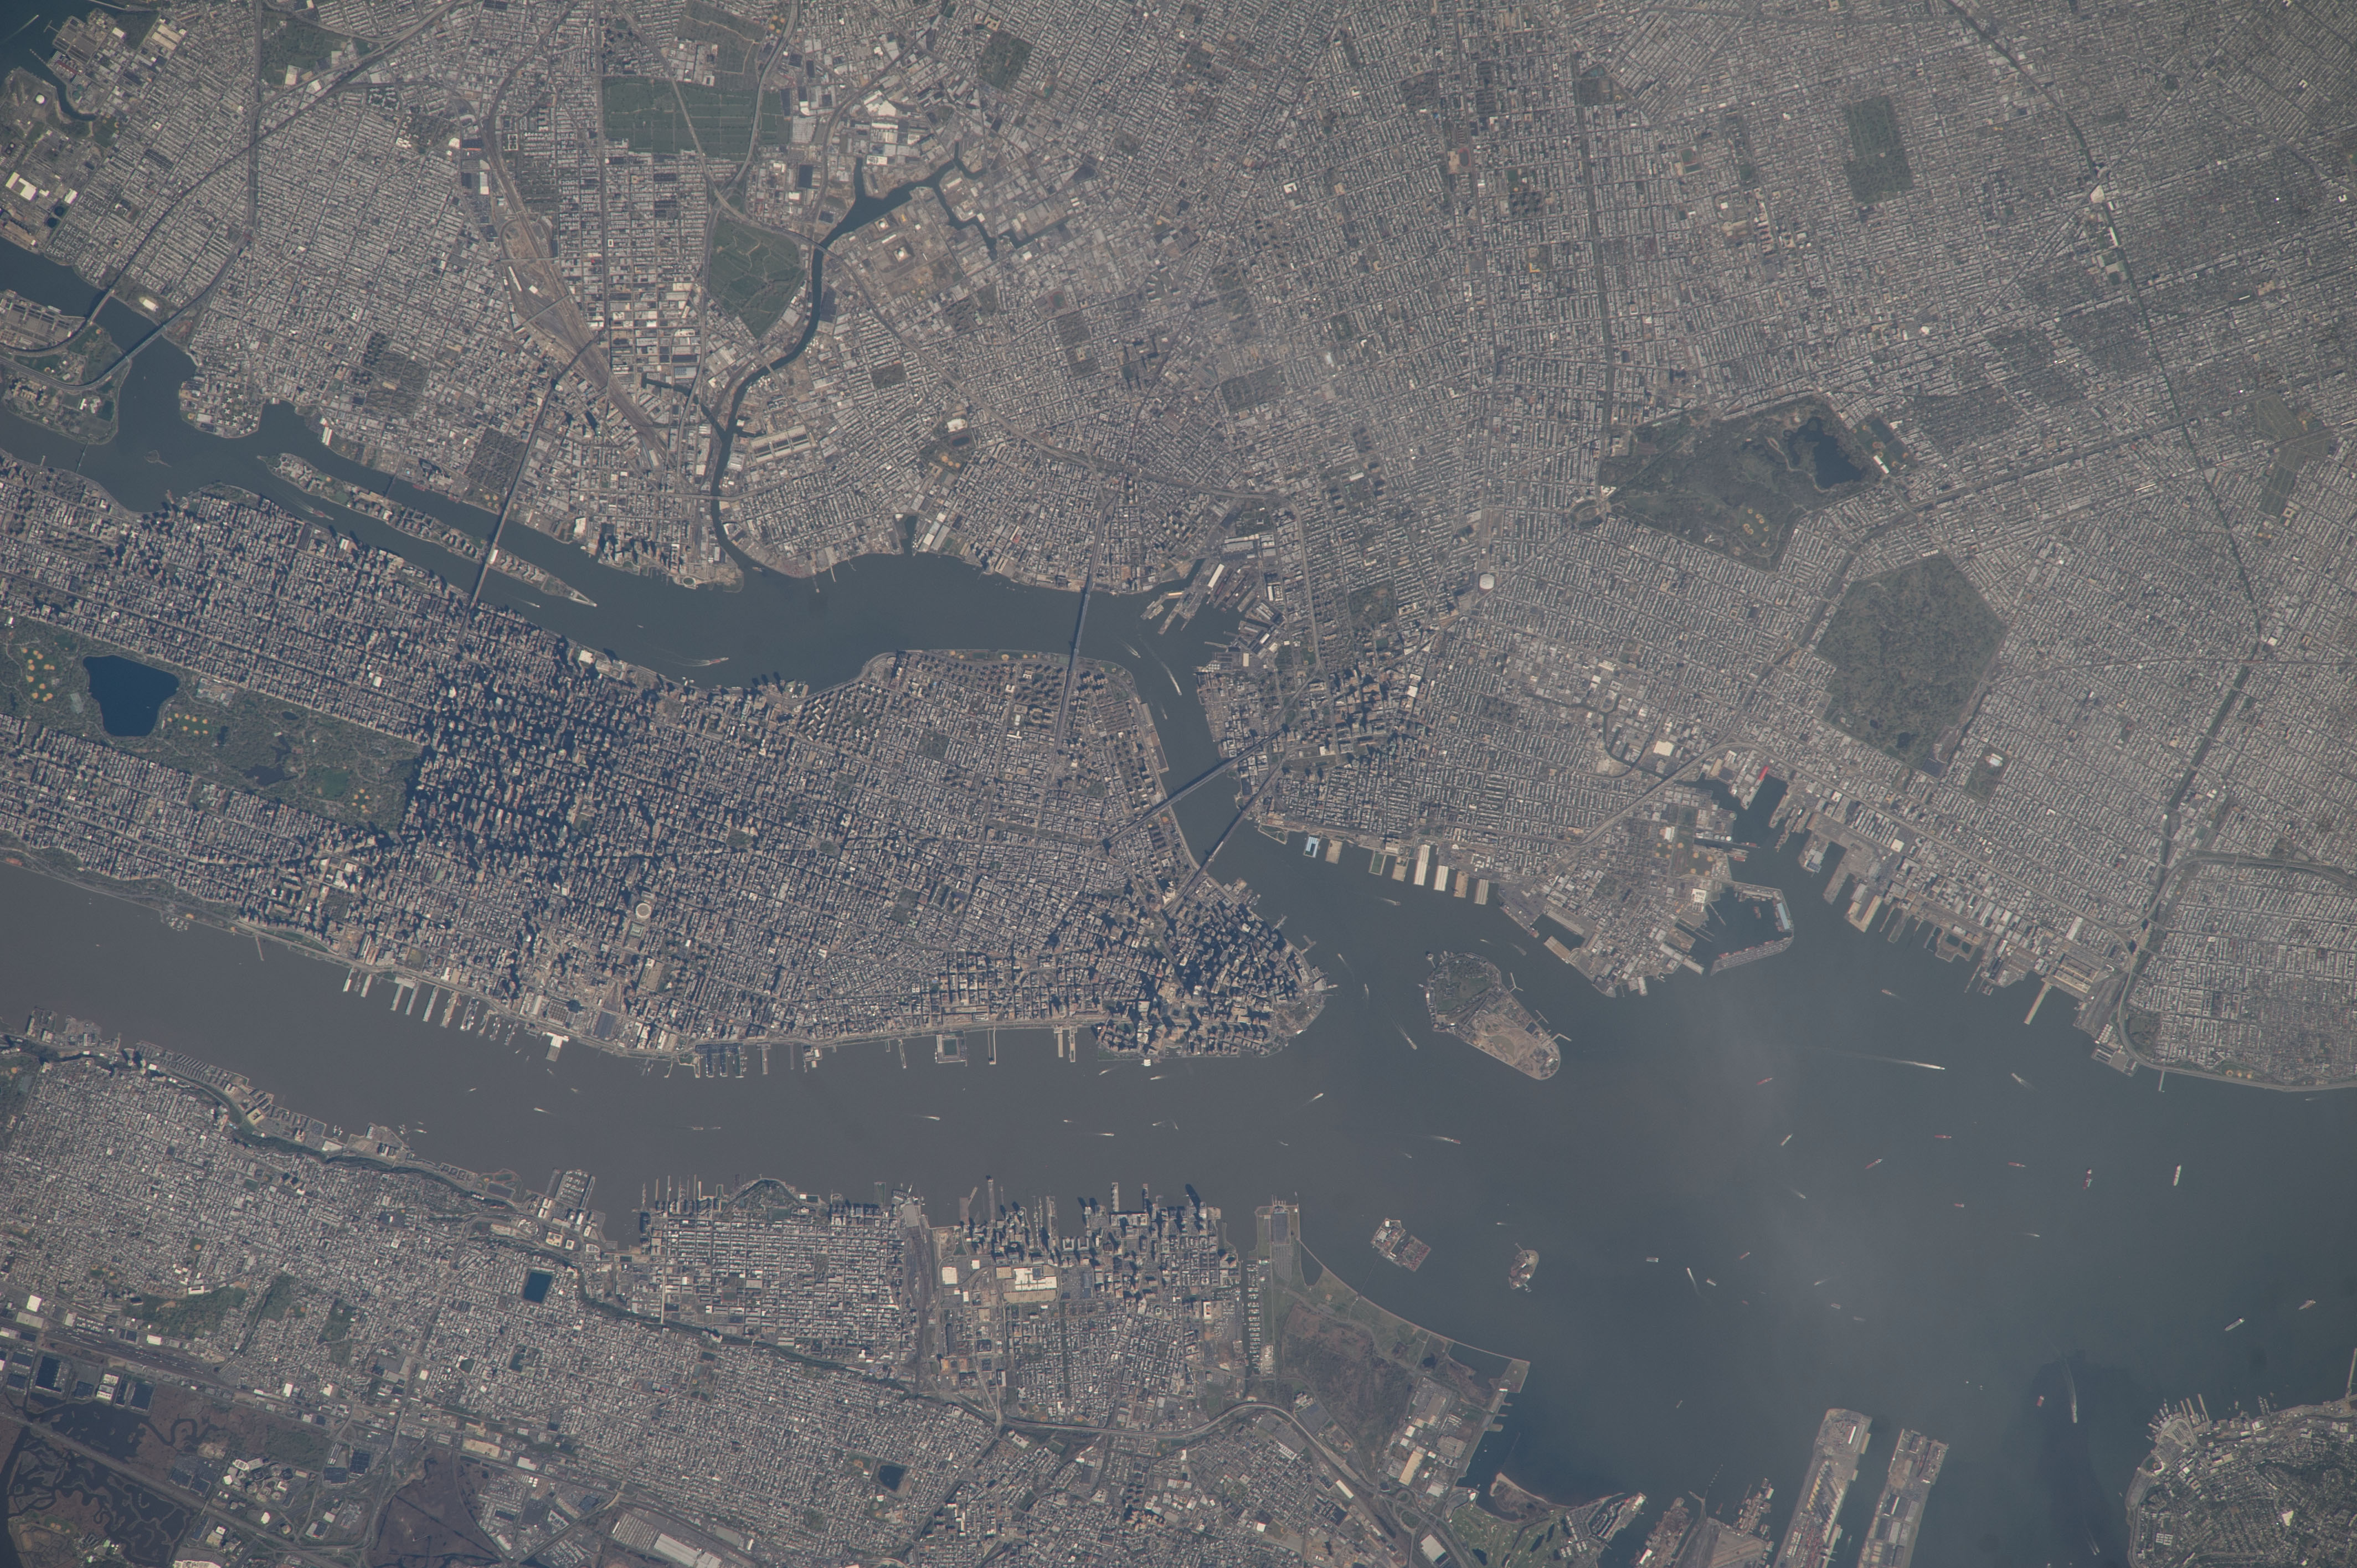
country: USA-NEW YORK
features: NJ, JERSEY CY., NEWARK B., NY, NEW YORK CY., MANHATTAN, CENTRAL PRK., UPPER B., HUDSON R., ELLIS I., LIBERTY I., STATUE OF LIBERTY, GOVERNORS I., EAST R., LONG I., BROOKLYN CY.,HUDSON RIVER PARK, BROOKLYN BRIDGE, EAST RIVER, FINANCIAL DISTRICT, NY, NY 10005,MANHATTAN, HUDSON RIVER, EAST RIVER, CENTRAL PARK, ELLIS ISLAND, LIBERTY ISLAND, GOVERNERS ISLAND, BROOKLYN, ROOSEVELT ISLAND, QUEENS, NEWTOWN CREEK, PROSPECT PARK, GREEN-WOOD CEMETARY, BROOKLYN BRIDG,I. MANHATTAN, R. HUDSON, NEW YORK,MANHATTAN,NEW YORK,GOVERNORS ISLAND,ELLIS ISLAND,HUDSON RIVER,BROOKLYN,JERSEY CITY,NEW JERSEY,CAPE LIBERTY CRUISE PORT,NEW YORK, MANHATTAN ISLAND, BROOKLYN, HOBOKEN, NEW JERSEY, S. HUDSON RIVER, QUEENS, EAST RIVER, HARLEM RIVER, S. NEW YORK, E. USA, GOVERNORS ISLAND,USA, NEW YORK, NEW YORK CITY CY., MANHATAN, HUDSON R., EAST R., BROOKLYN, NEW JERSEY, HOBOKEN CY.
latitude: 40.7
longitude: -74.0
